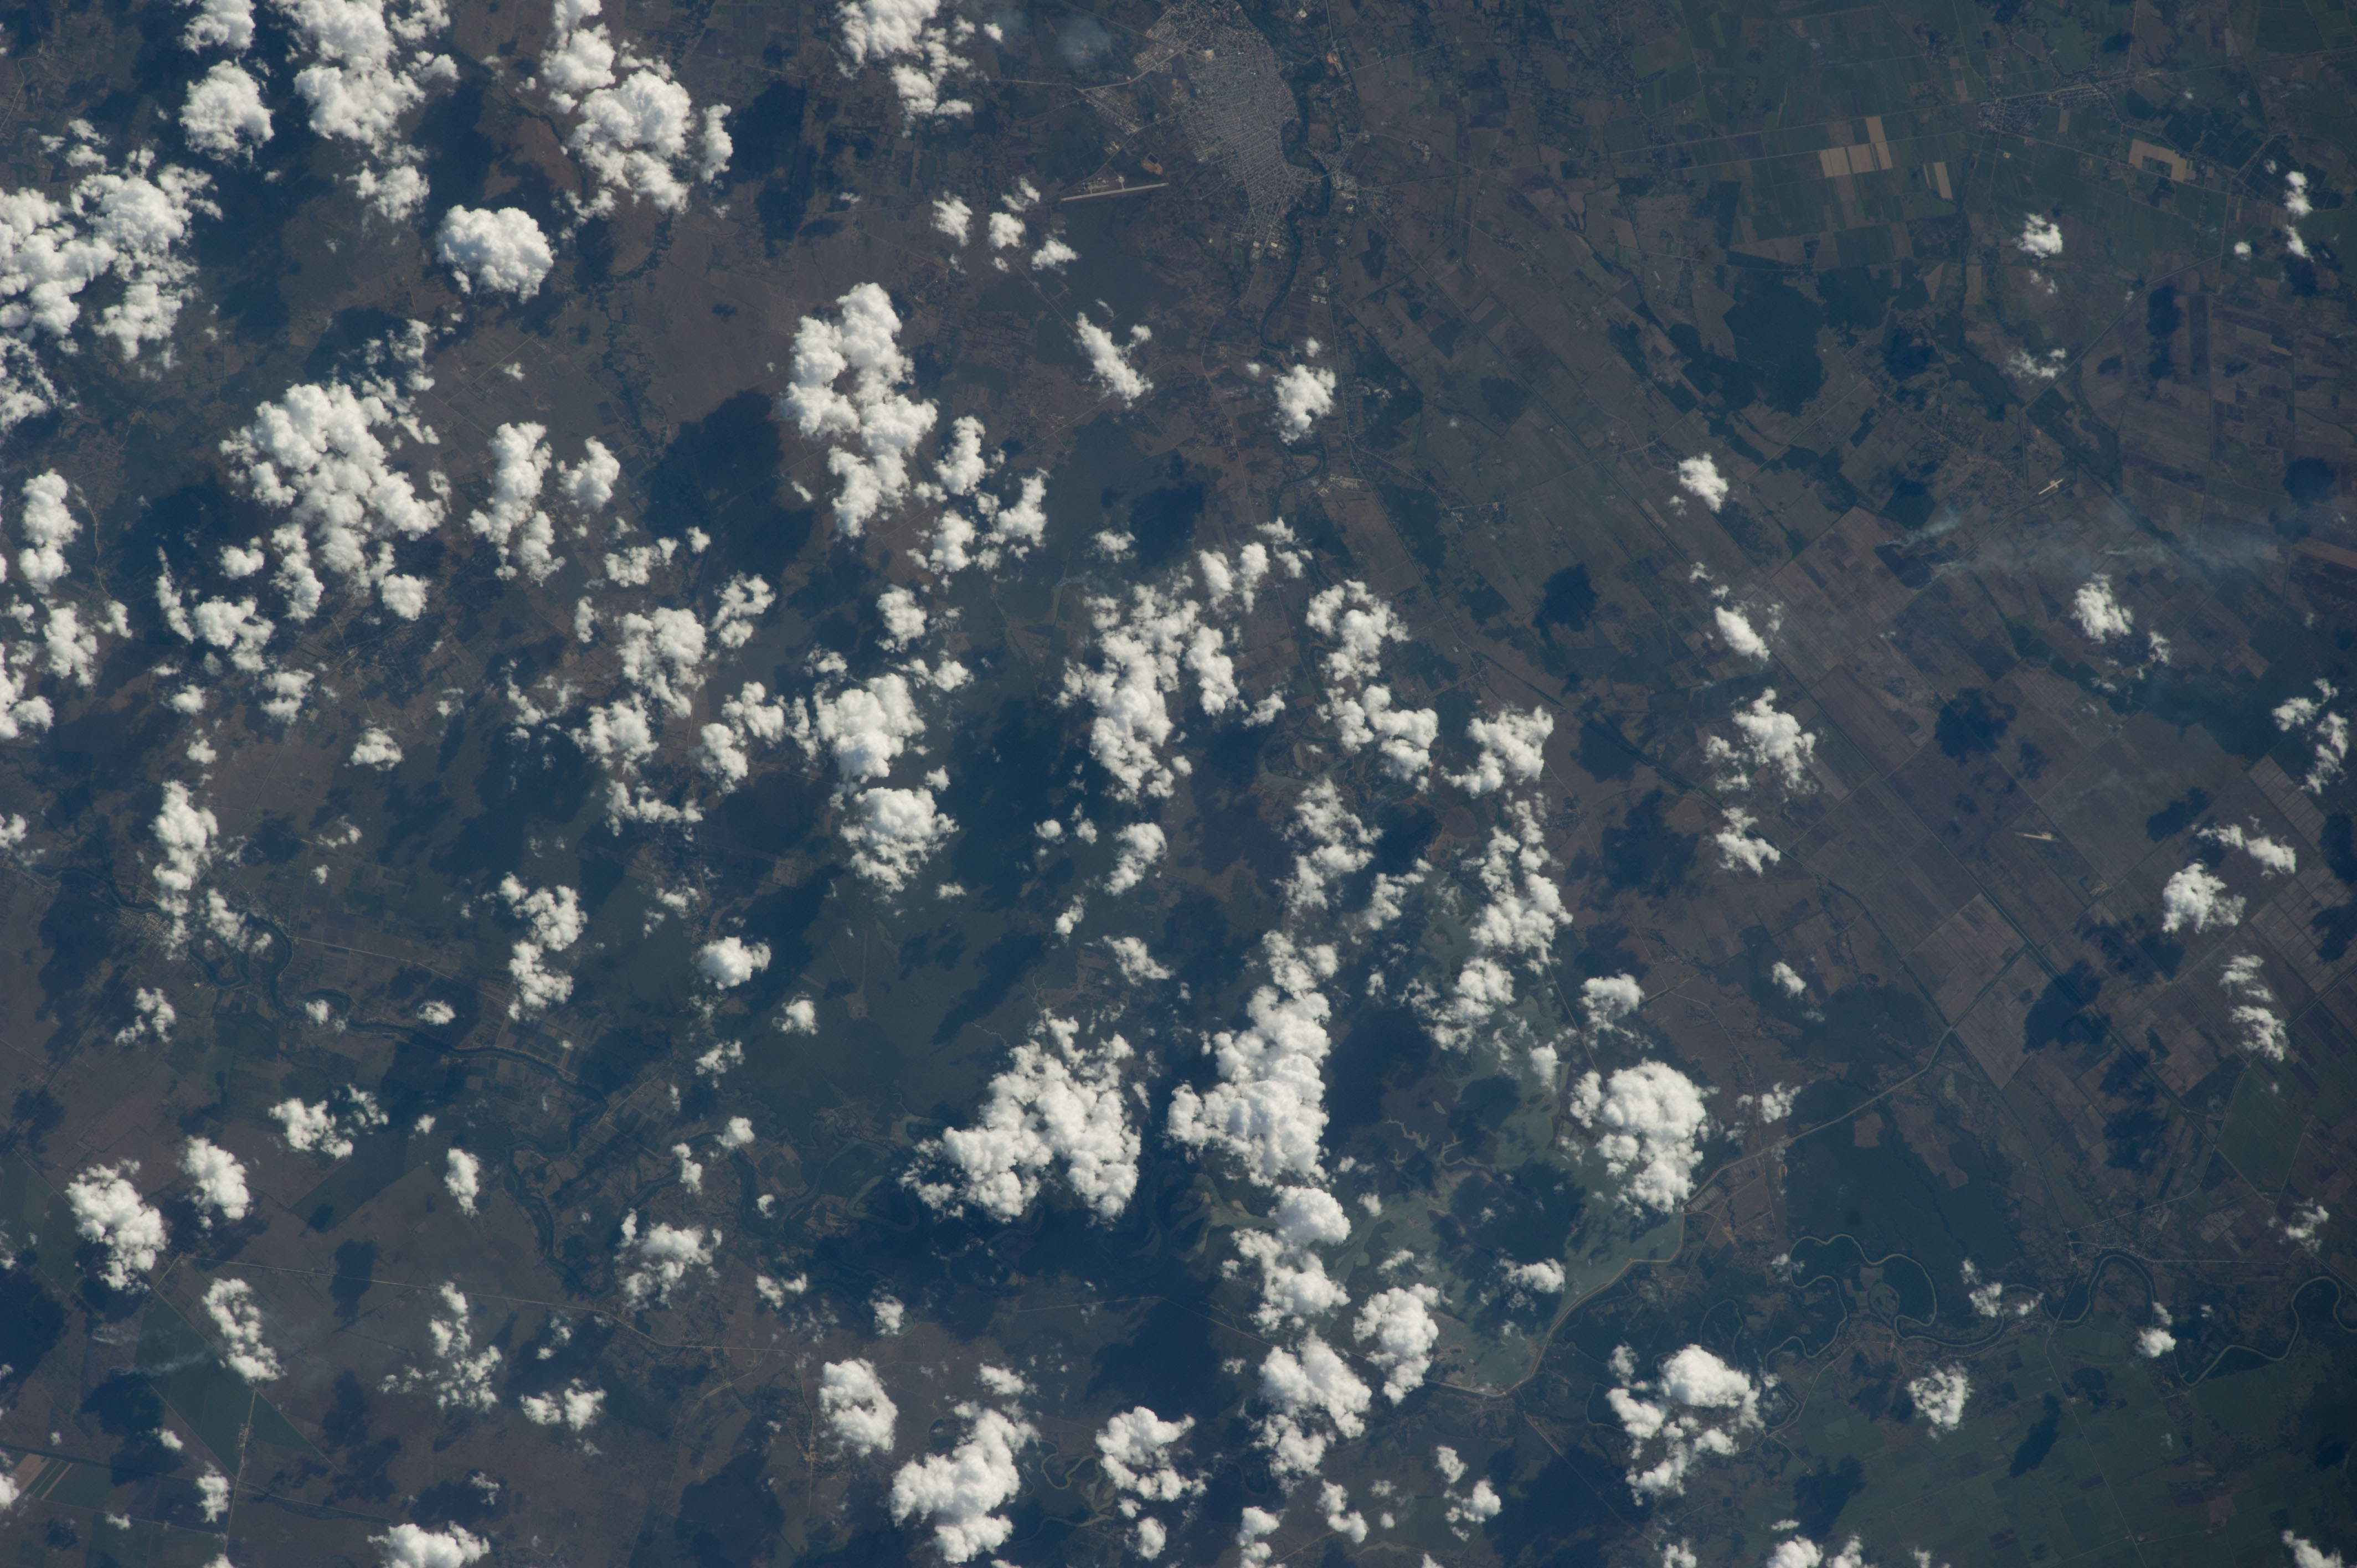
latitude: 20.4
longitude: -76.8
